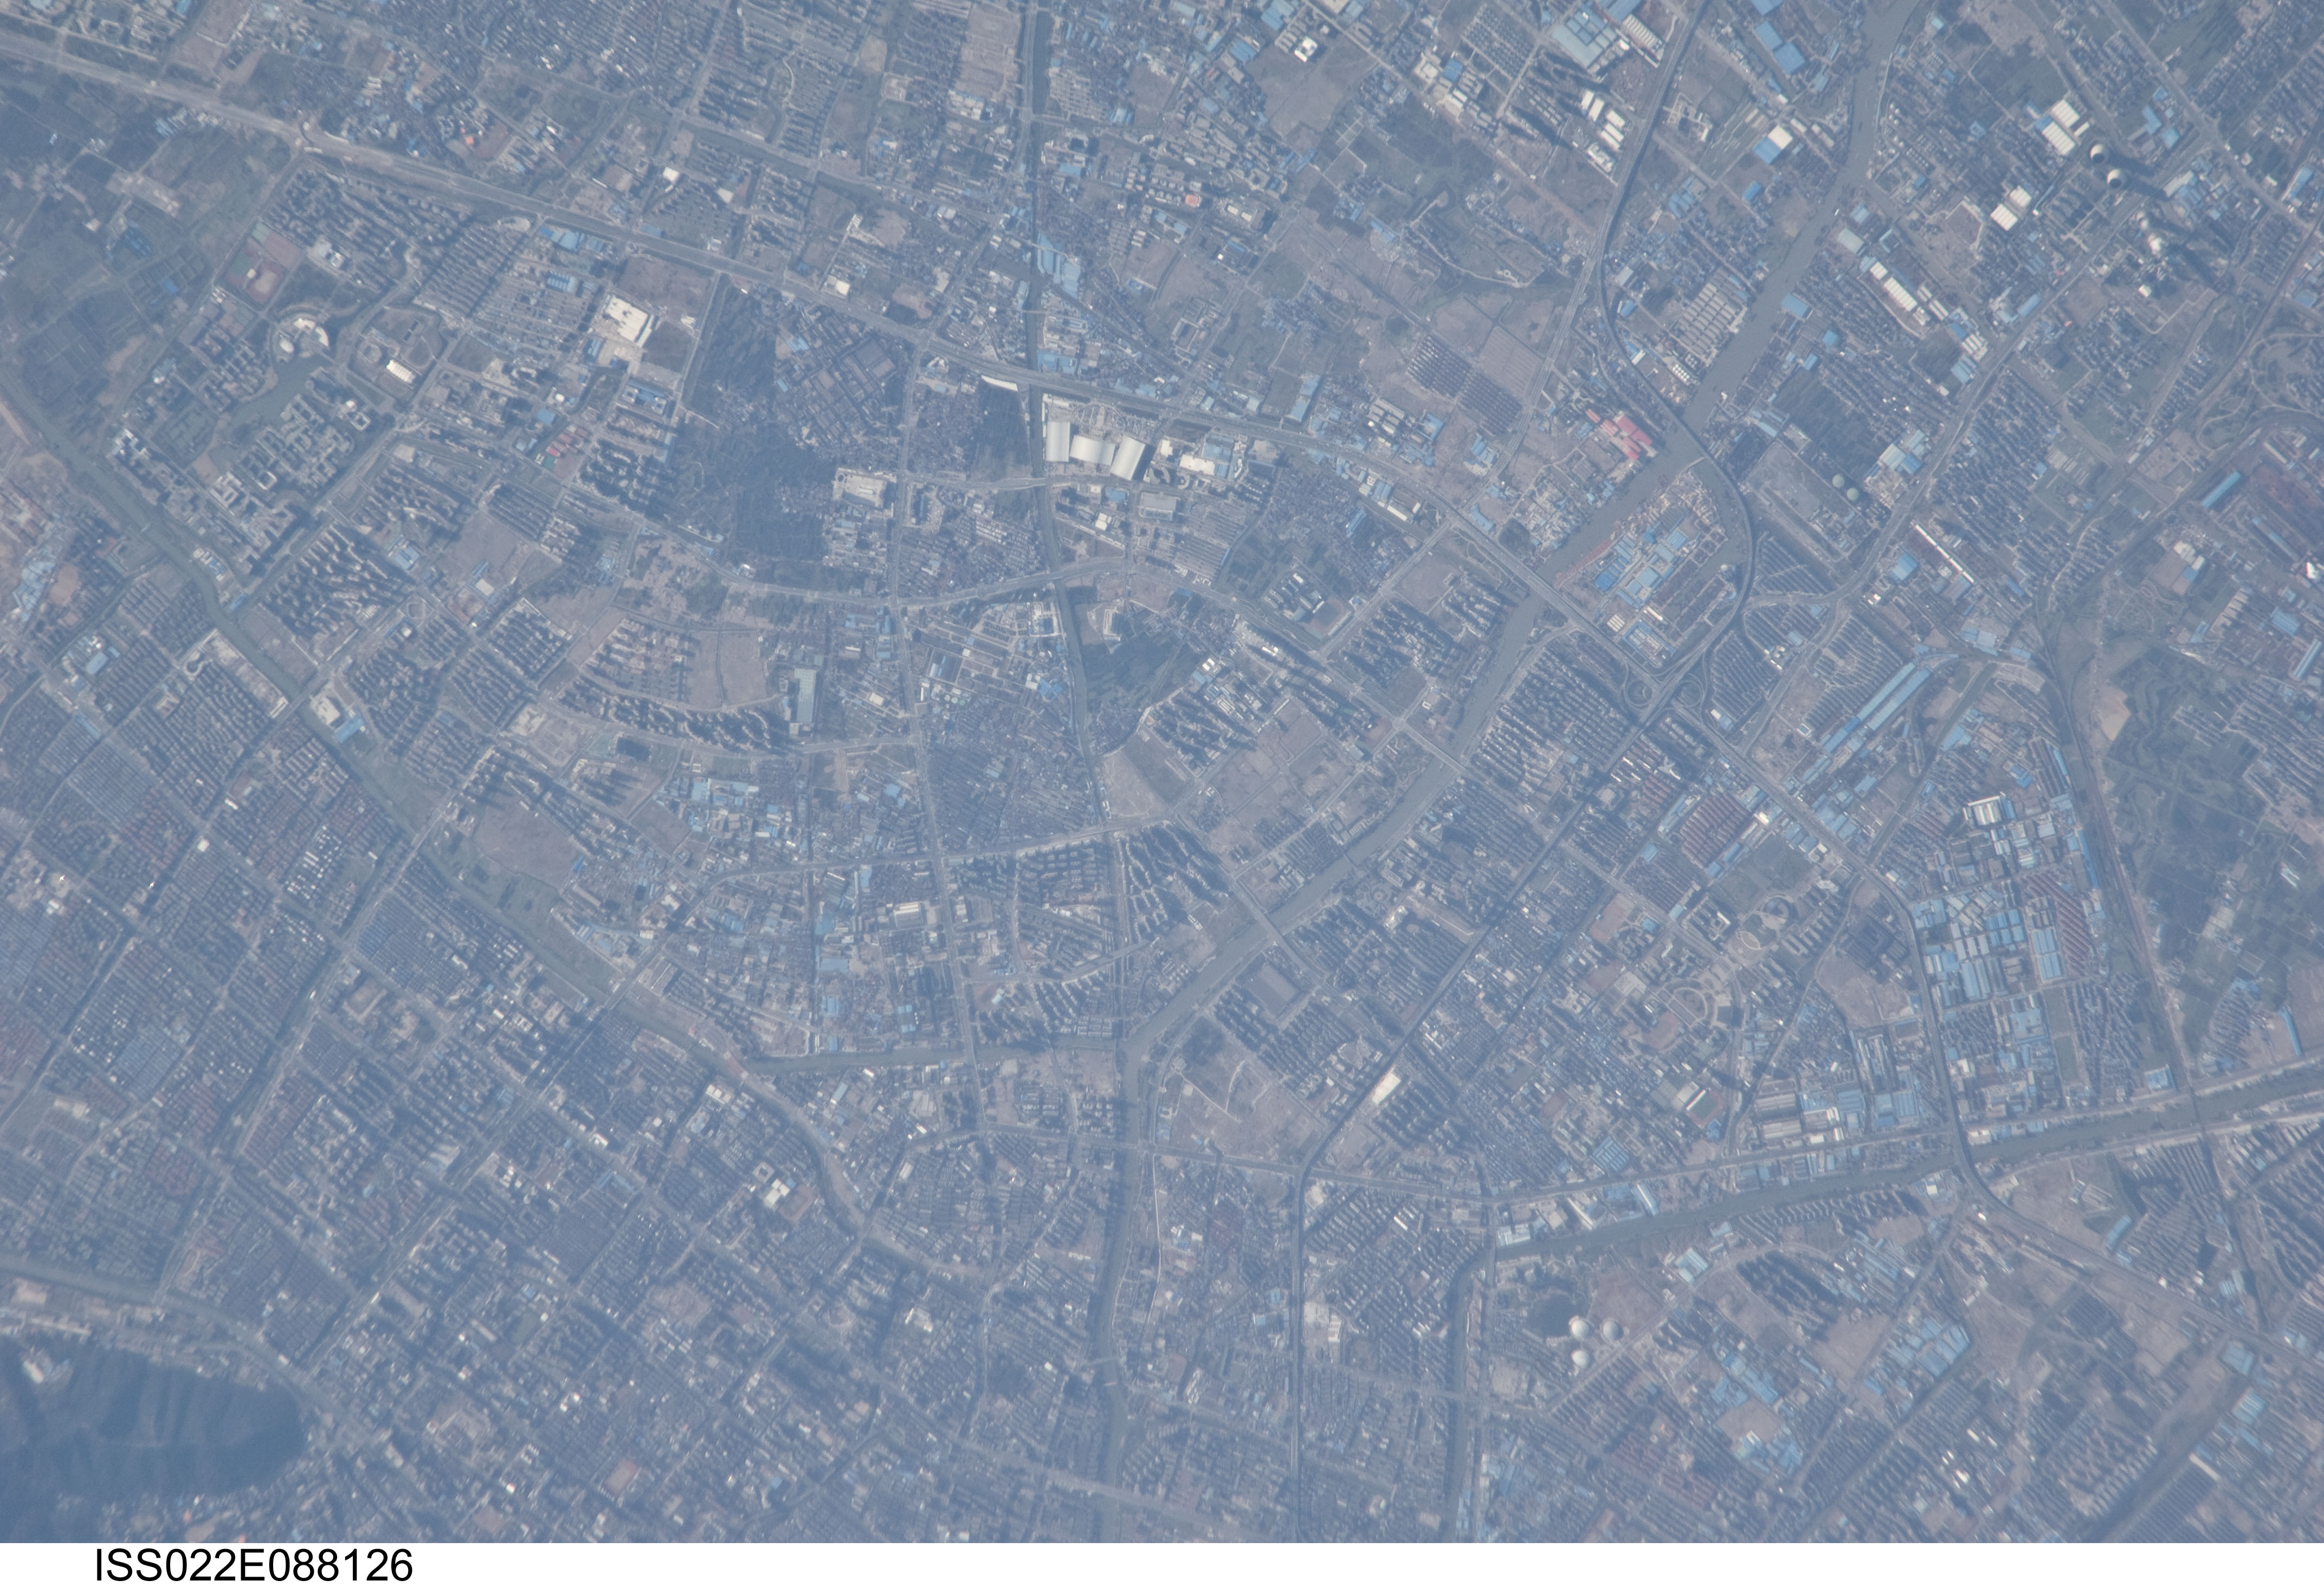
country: CHINA
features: CY.
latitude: 30.3
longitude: 120.1
